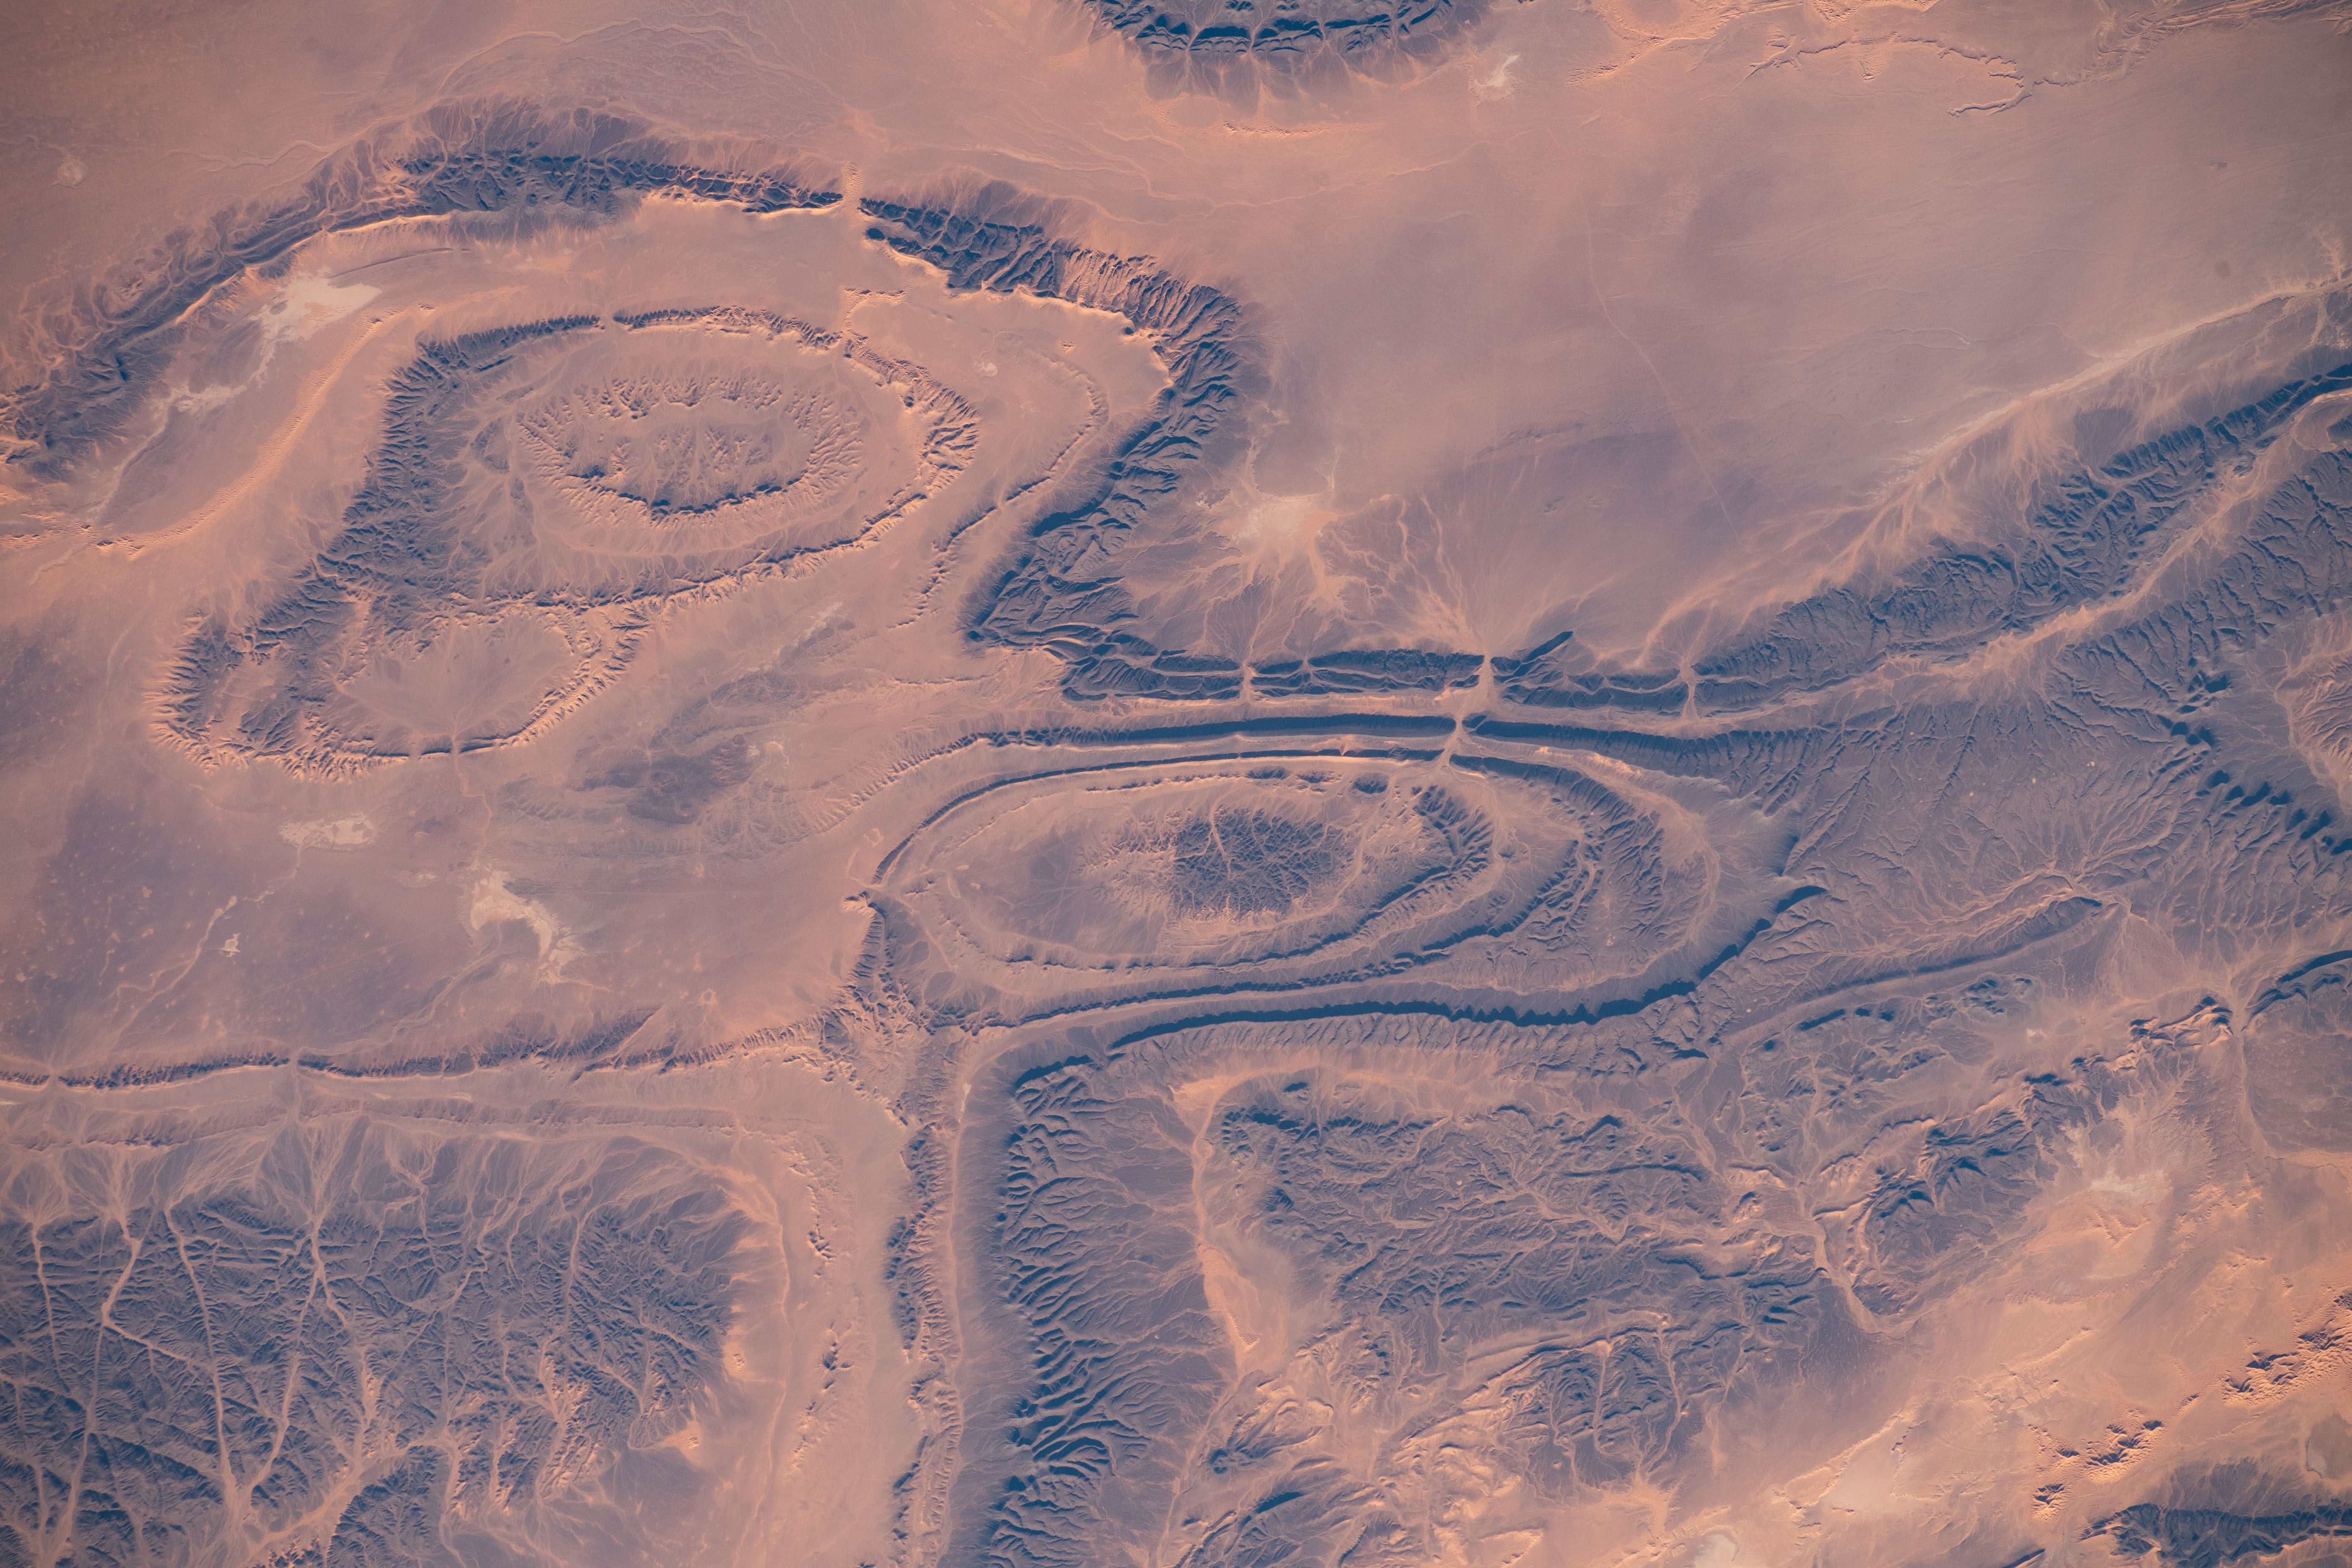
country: ALGERIA
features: NOT SPECIFIED, DESERT
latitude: 29.9
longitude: -2.7
